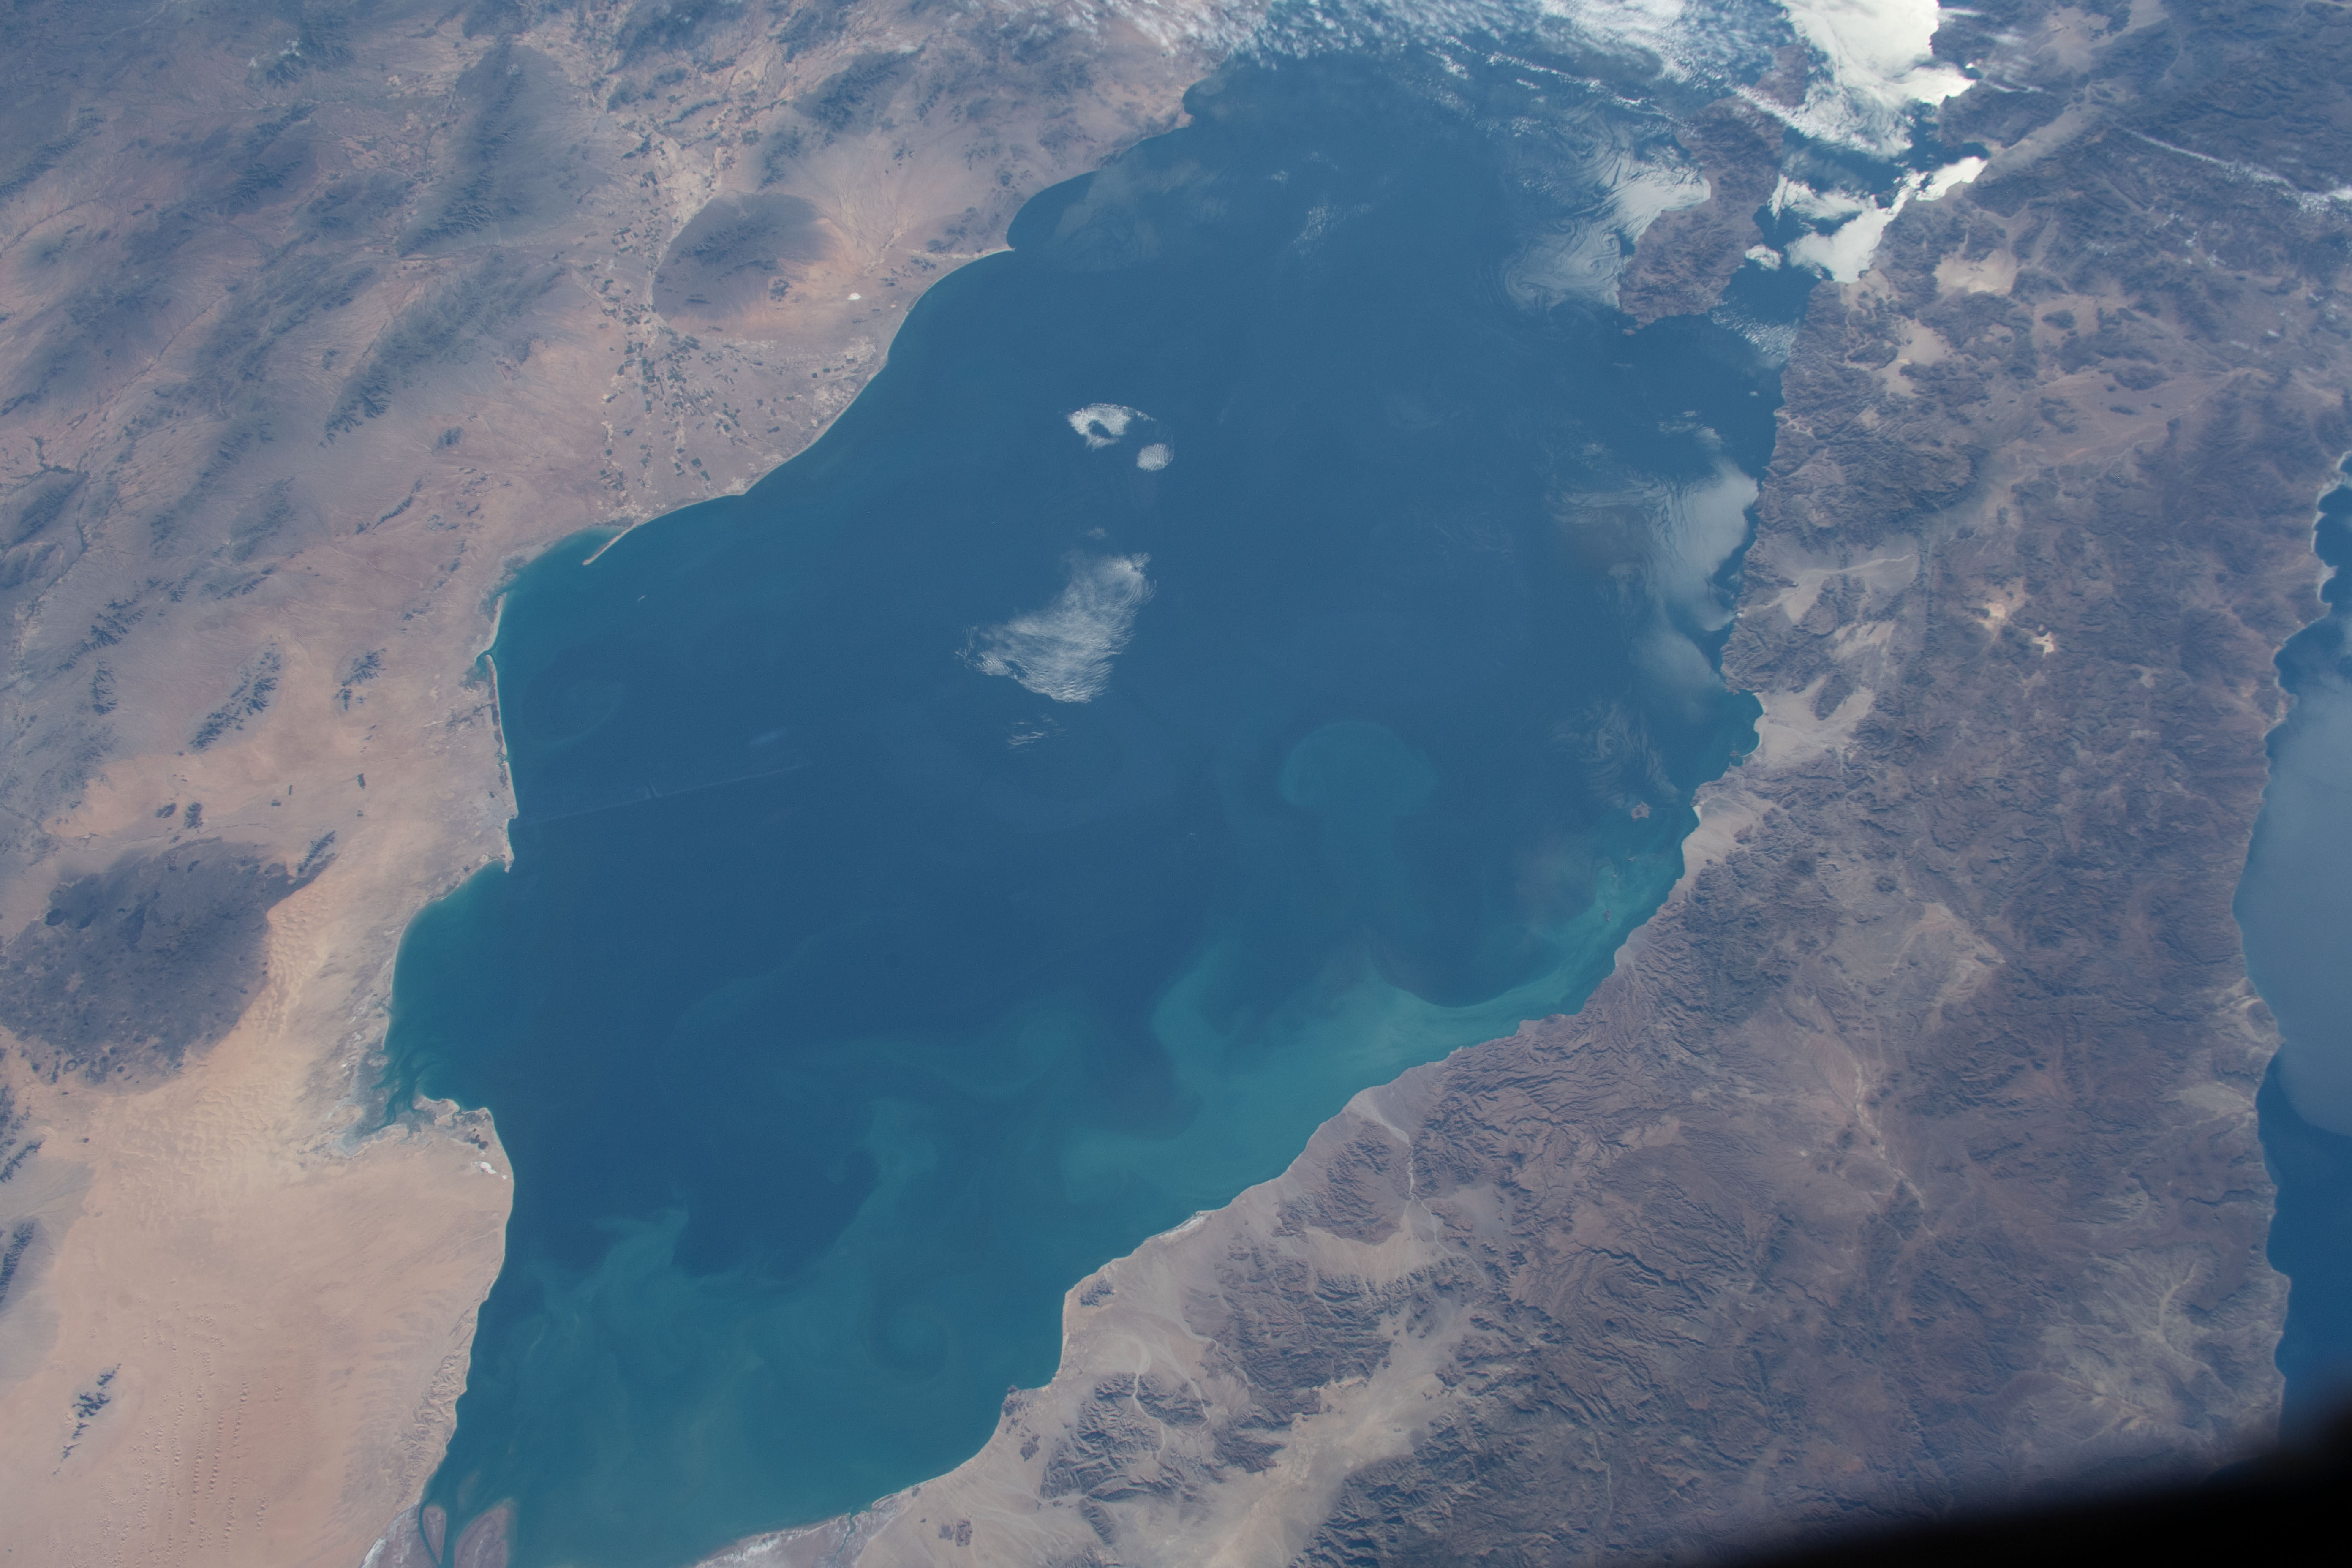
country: MEXICO
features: BAJA CALIFORNIA SUR, GULF OF CALIFORNIA, SONORA, ISLA ANGEL DE LA GUARDA
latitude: 30.5
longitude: -114.0
